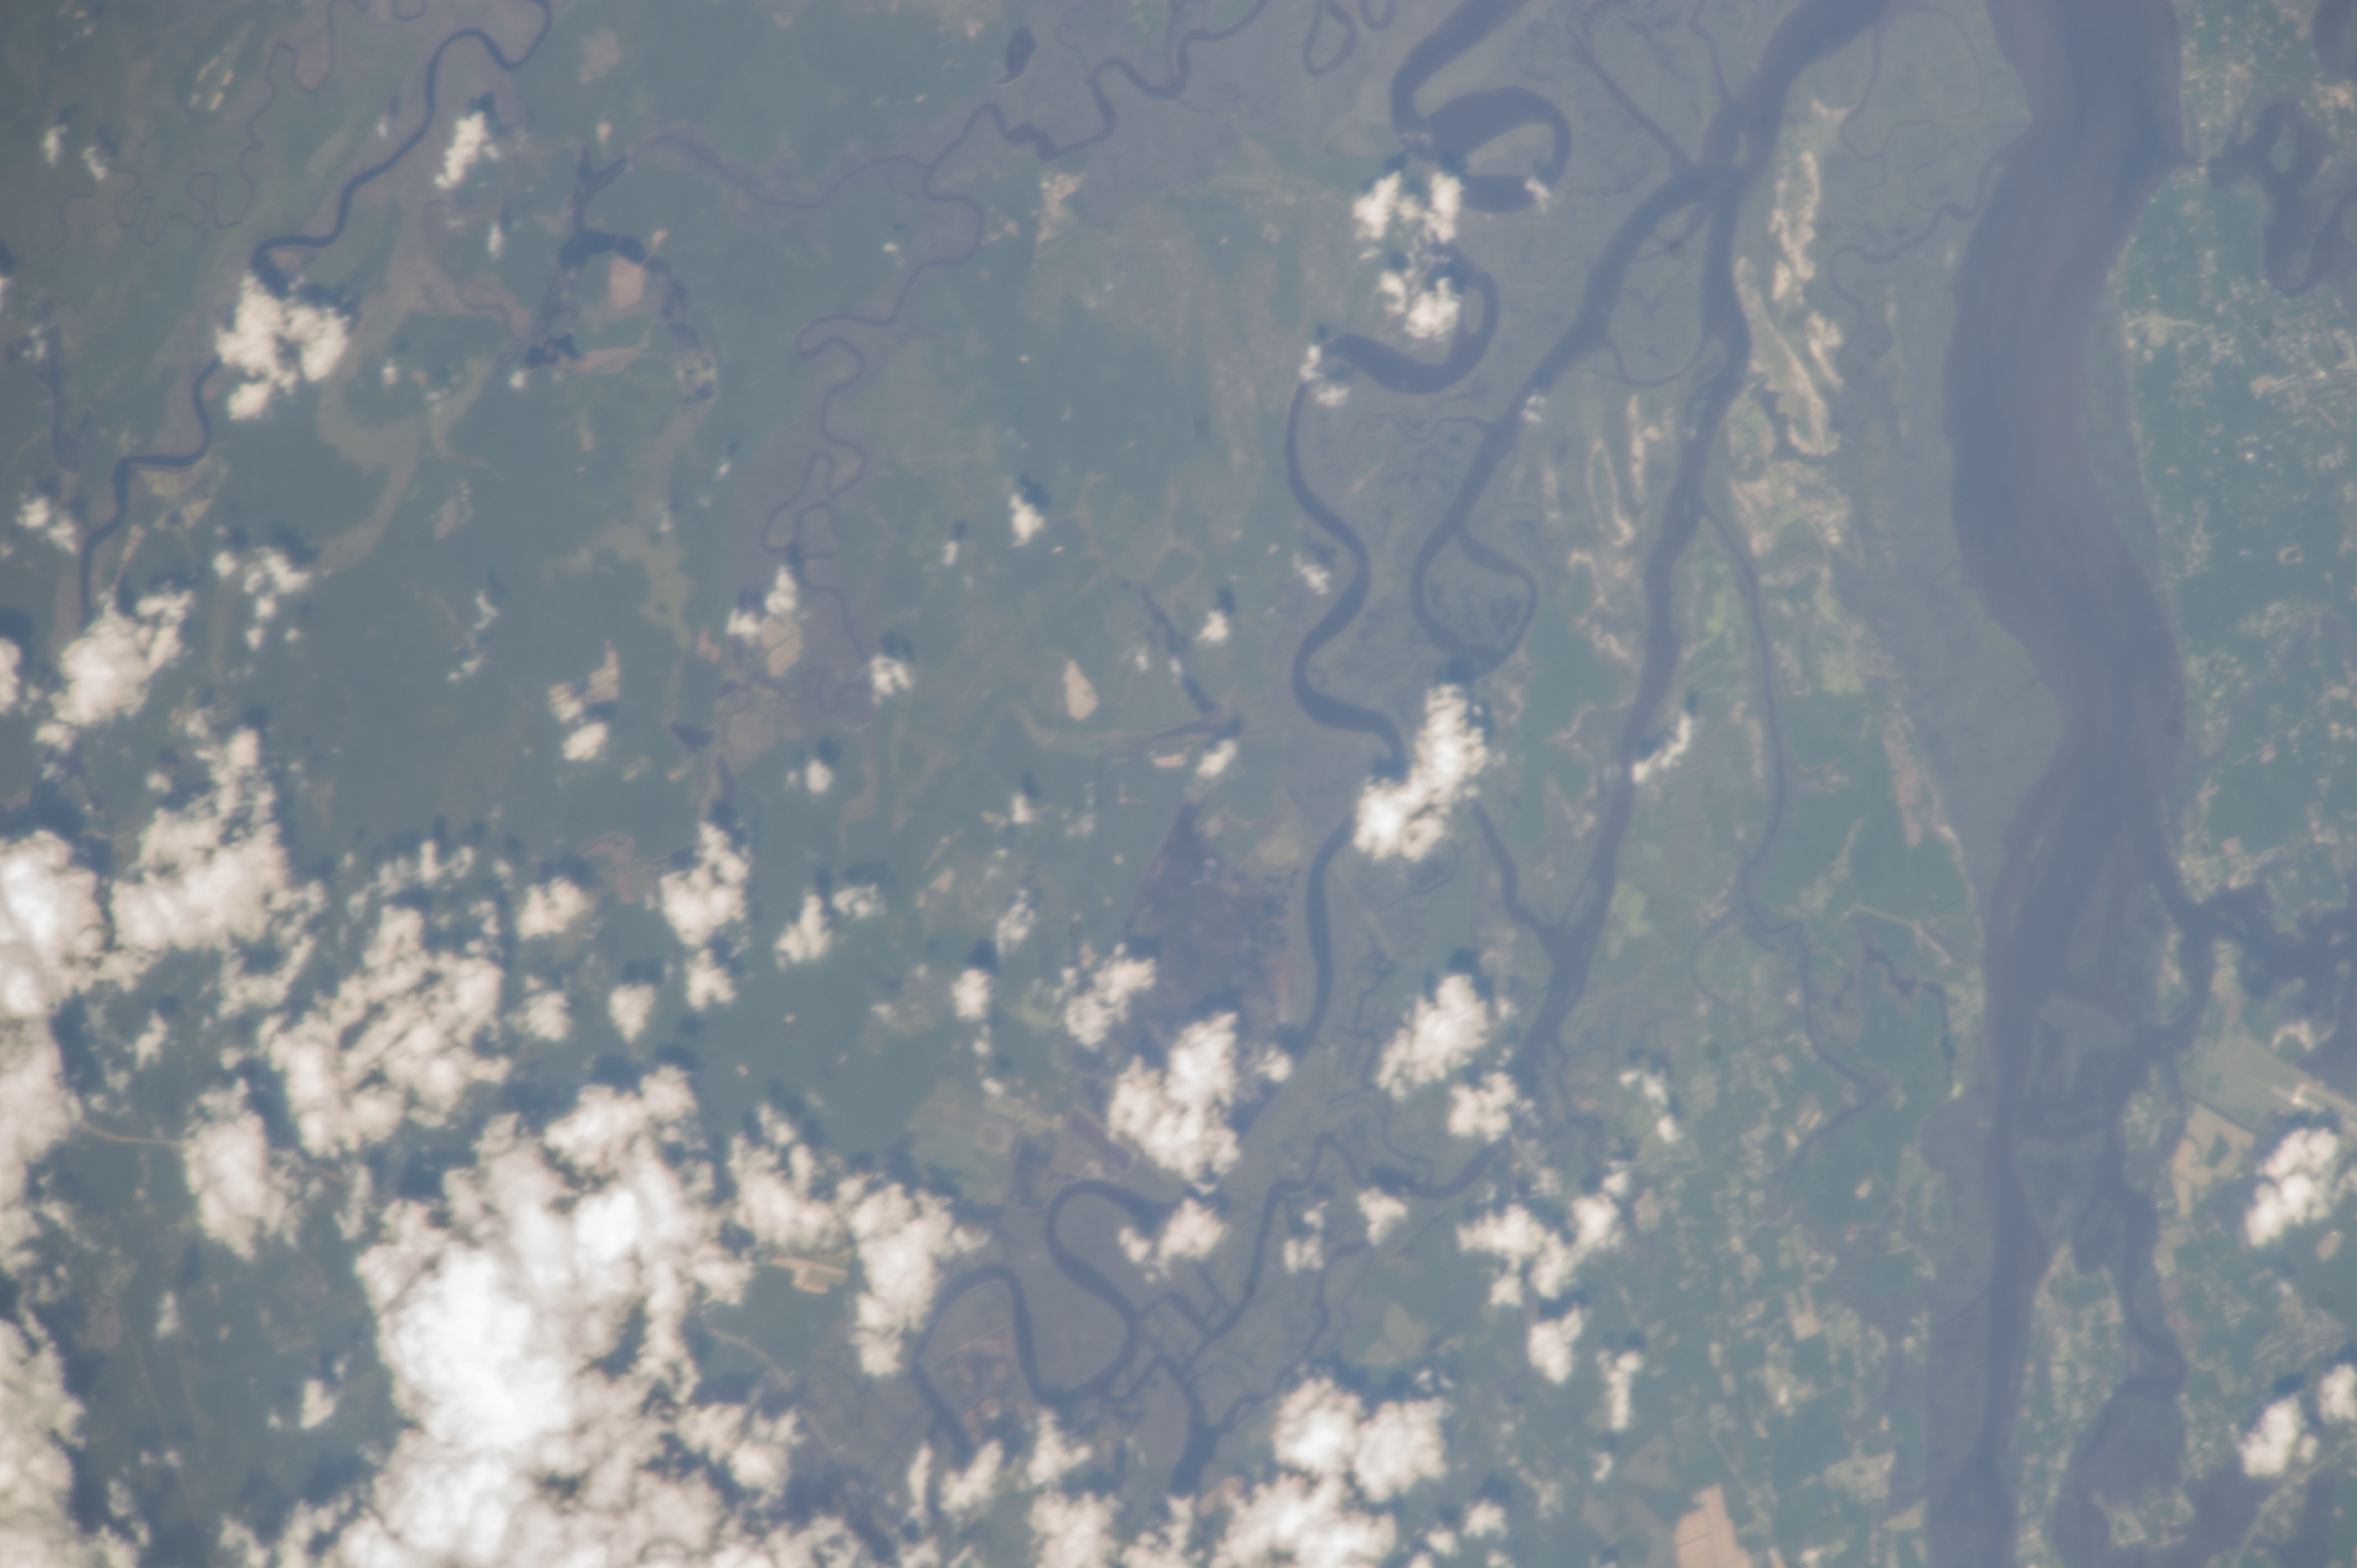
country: USA-SOUTH CAROLINA
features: COMBAHEE R.
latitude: 32.6
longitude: -80.8
